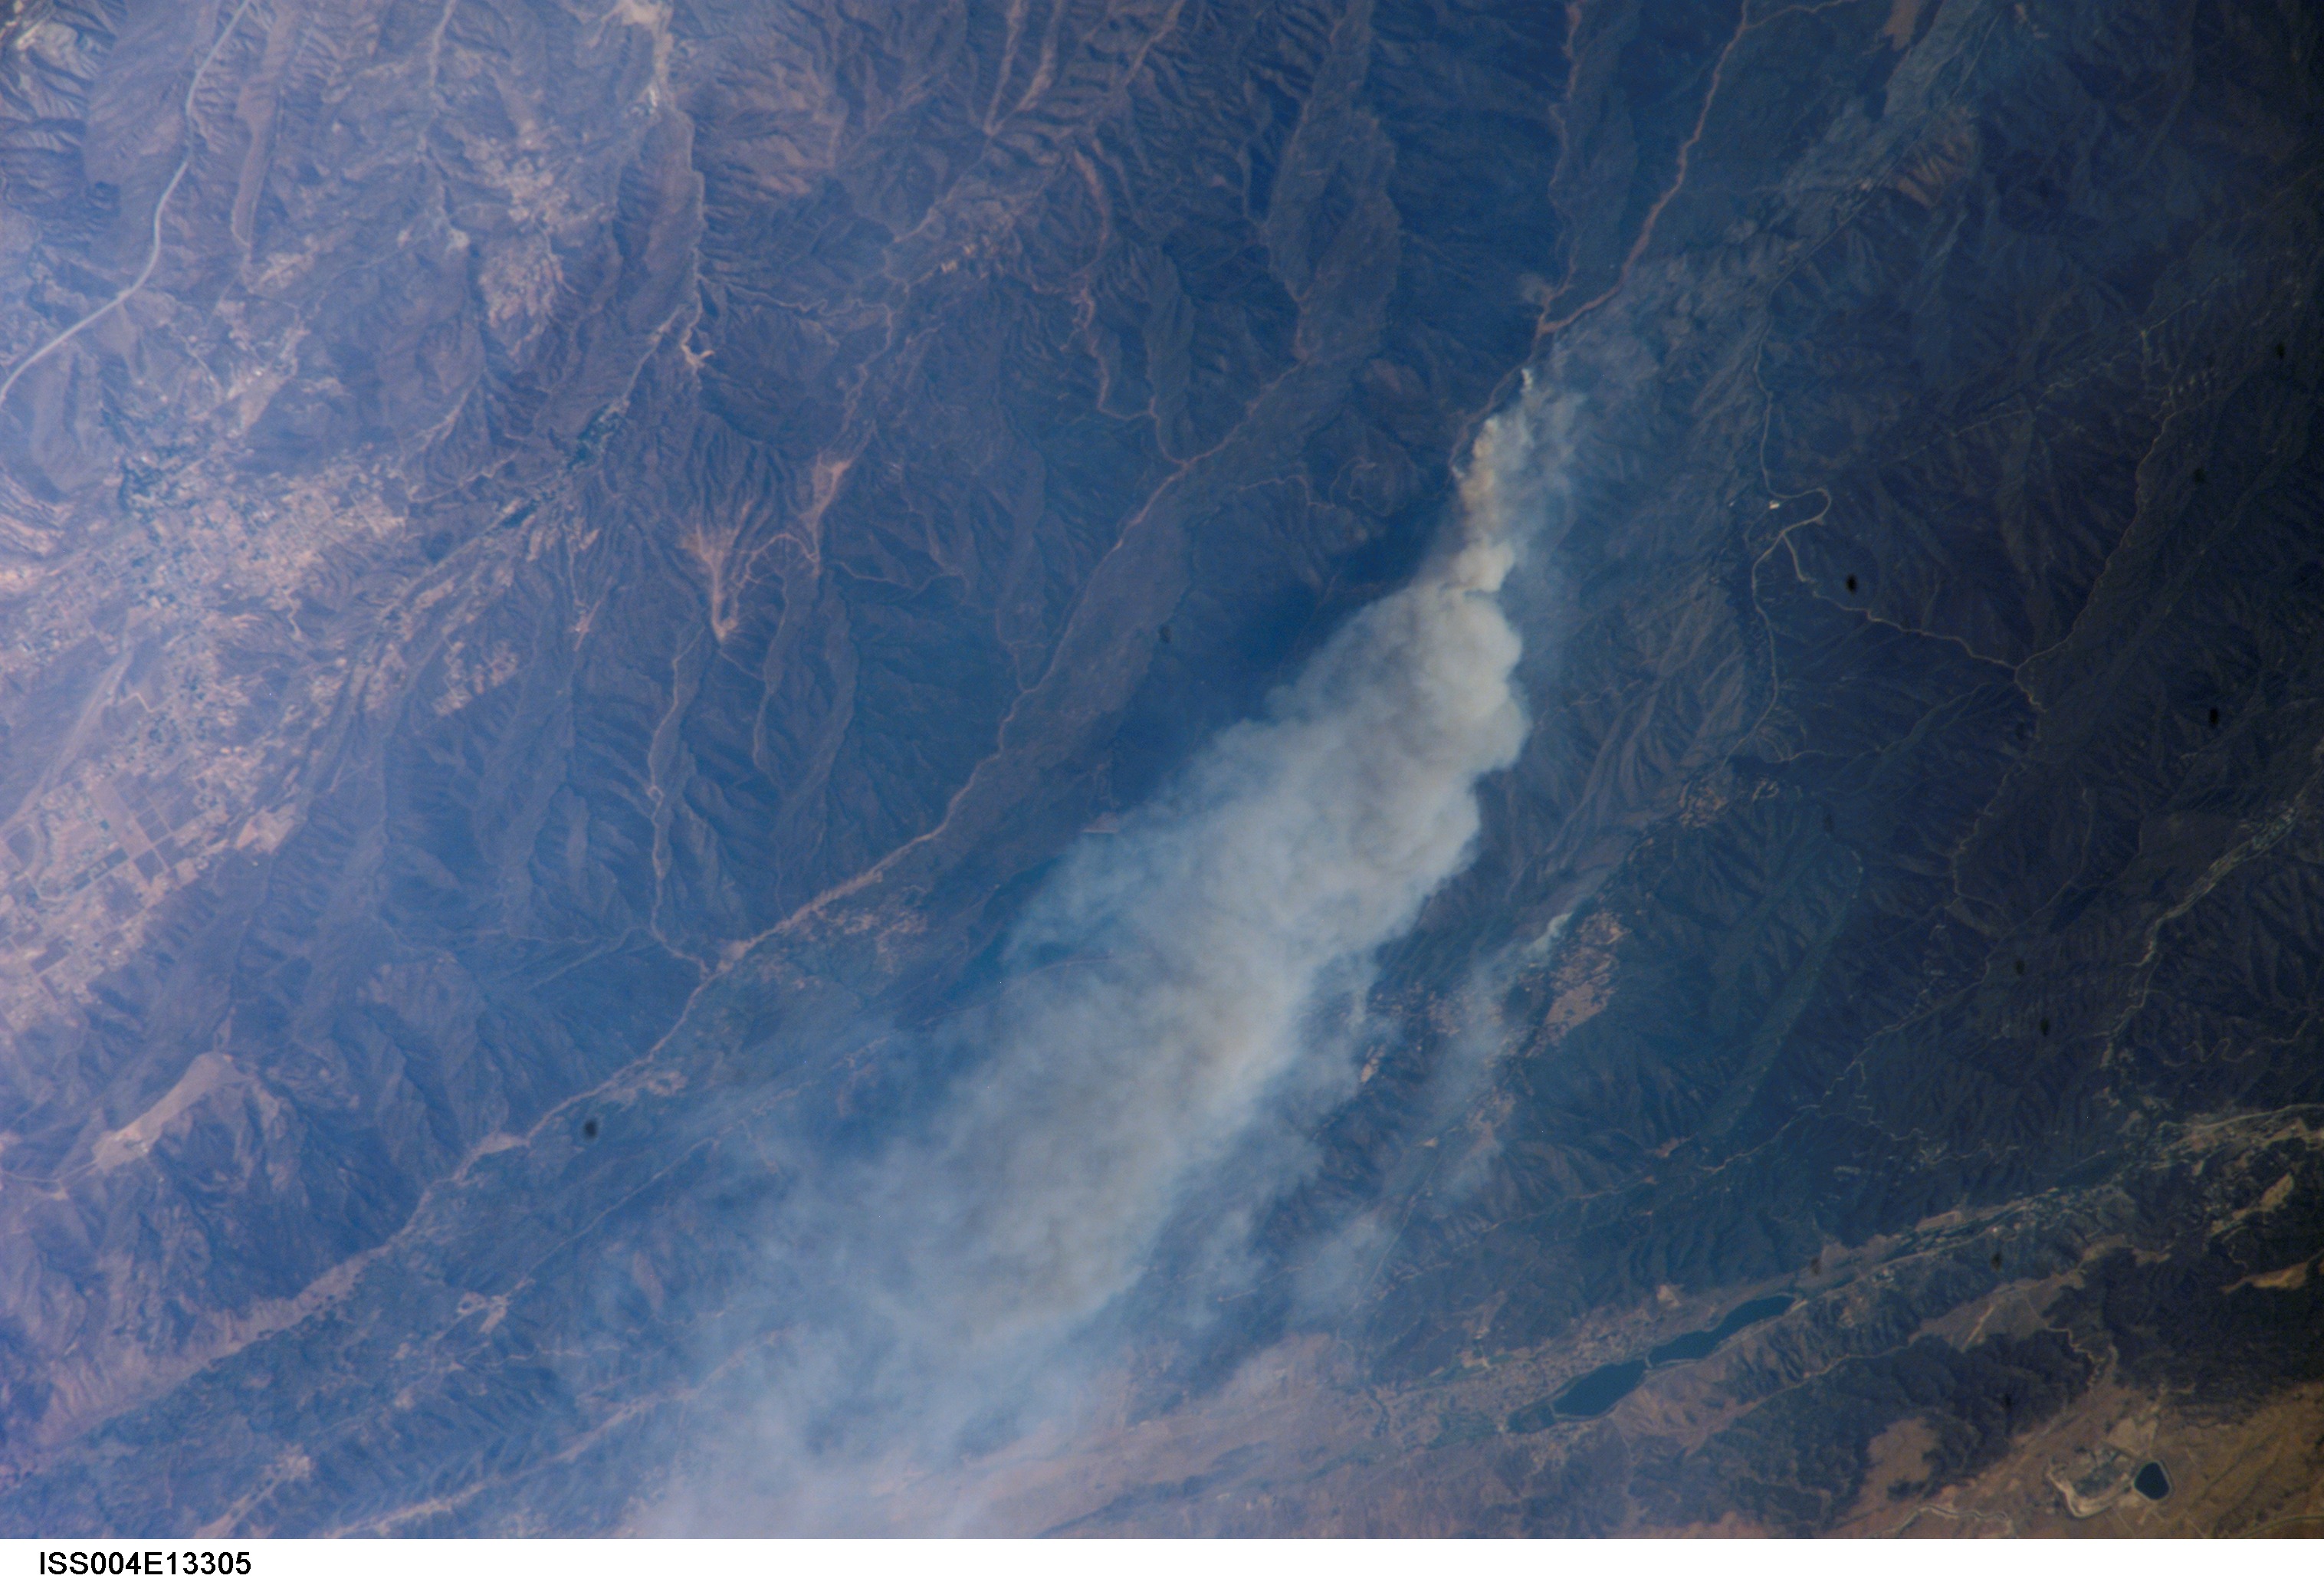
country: USA-CALIFORNIA
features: COPPER FIRE NEAR LOS ANGELES
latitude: 34.5
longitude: -118.5
